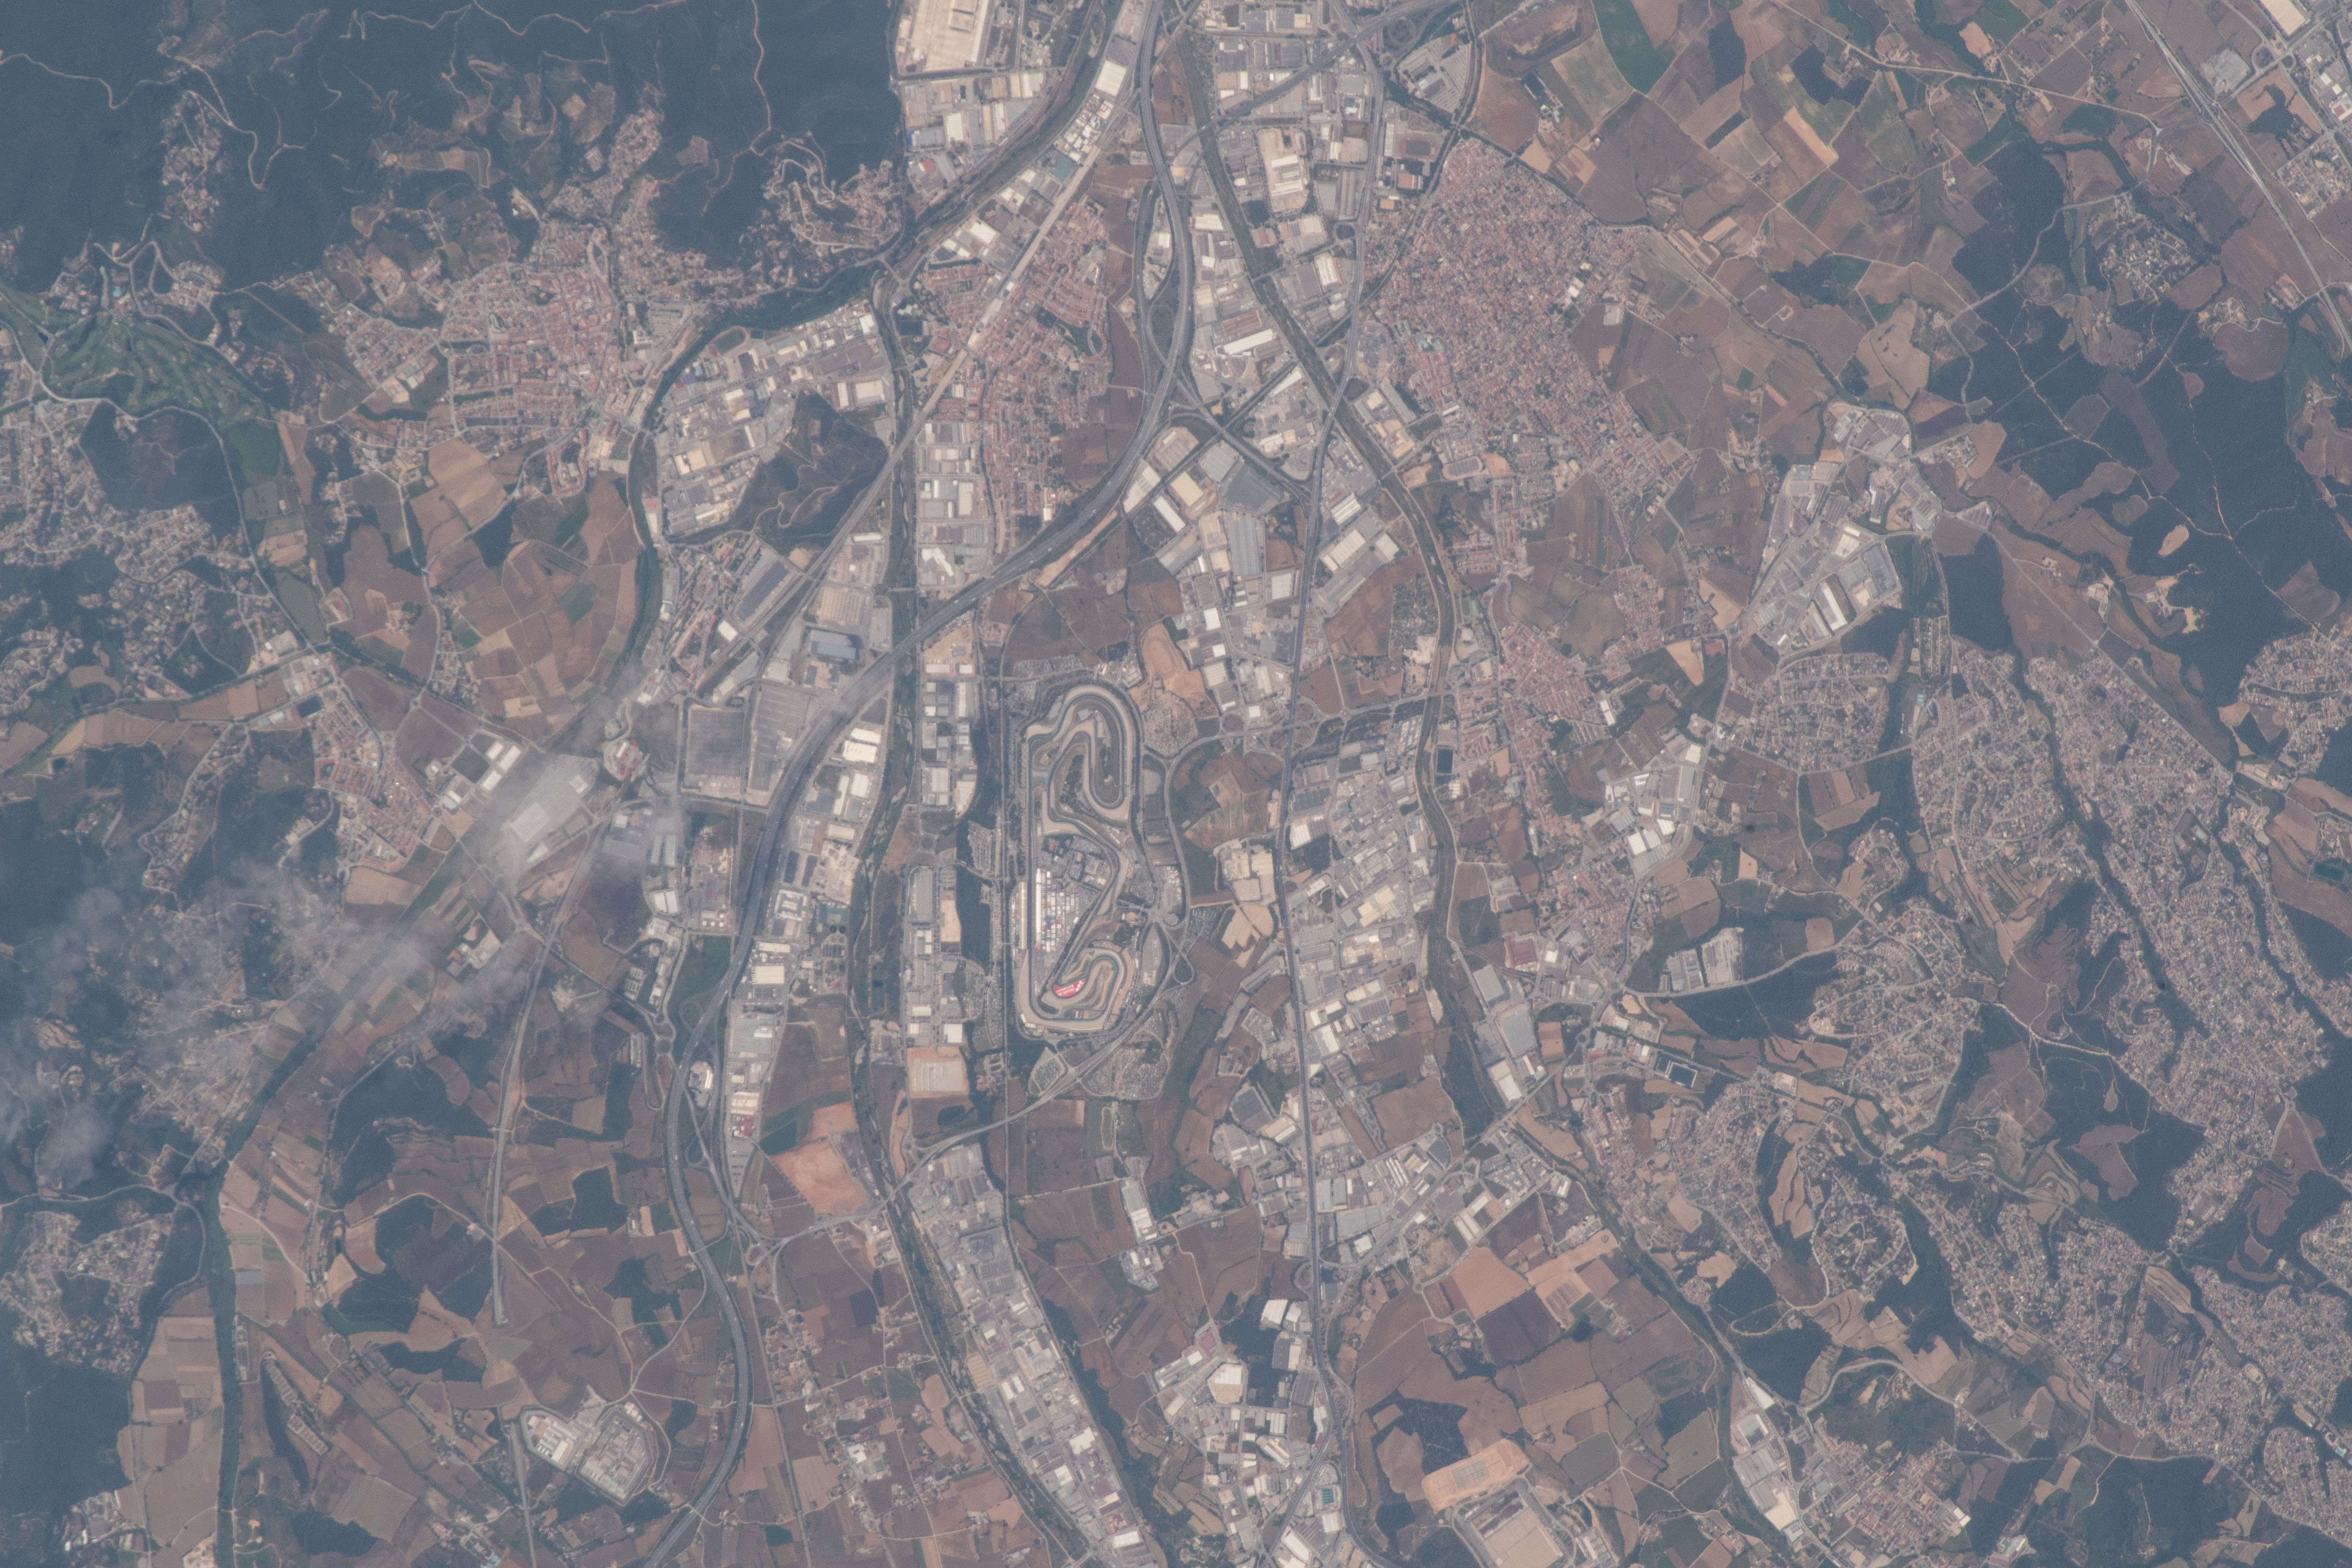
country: SPAIN
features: BARCELONA-CATALUNYA CIRCUIT, MONTMELO, PARETS DEL VALLES, VILANOVA DEL VALLES
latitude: 41.6
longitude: 2.2
